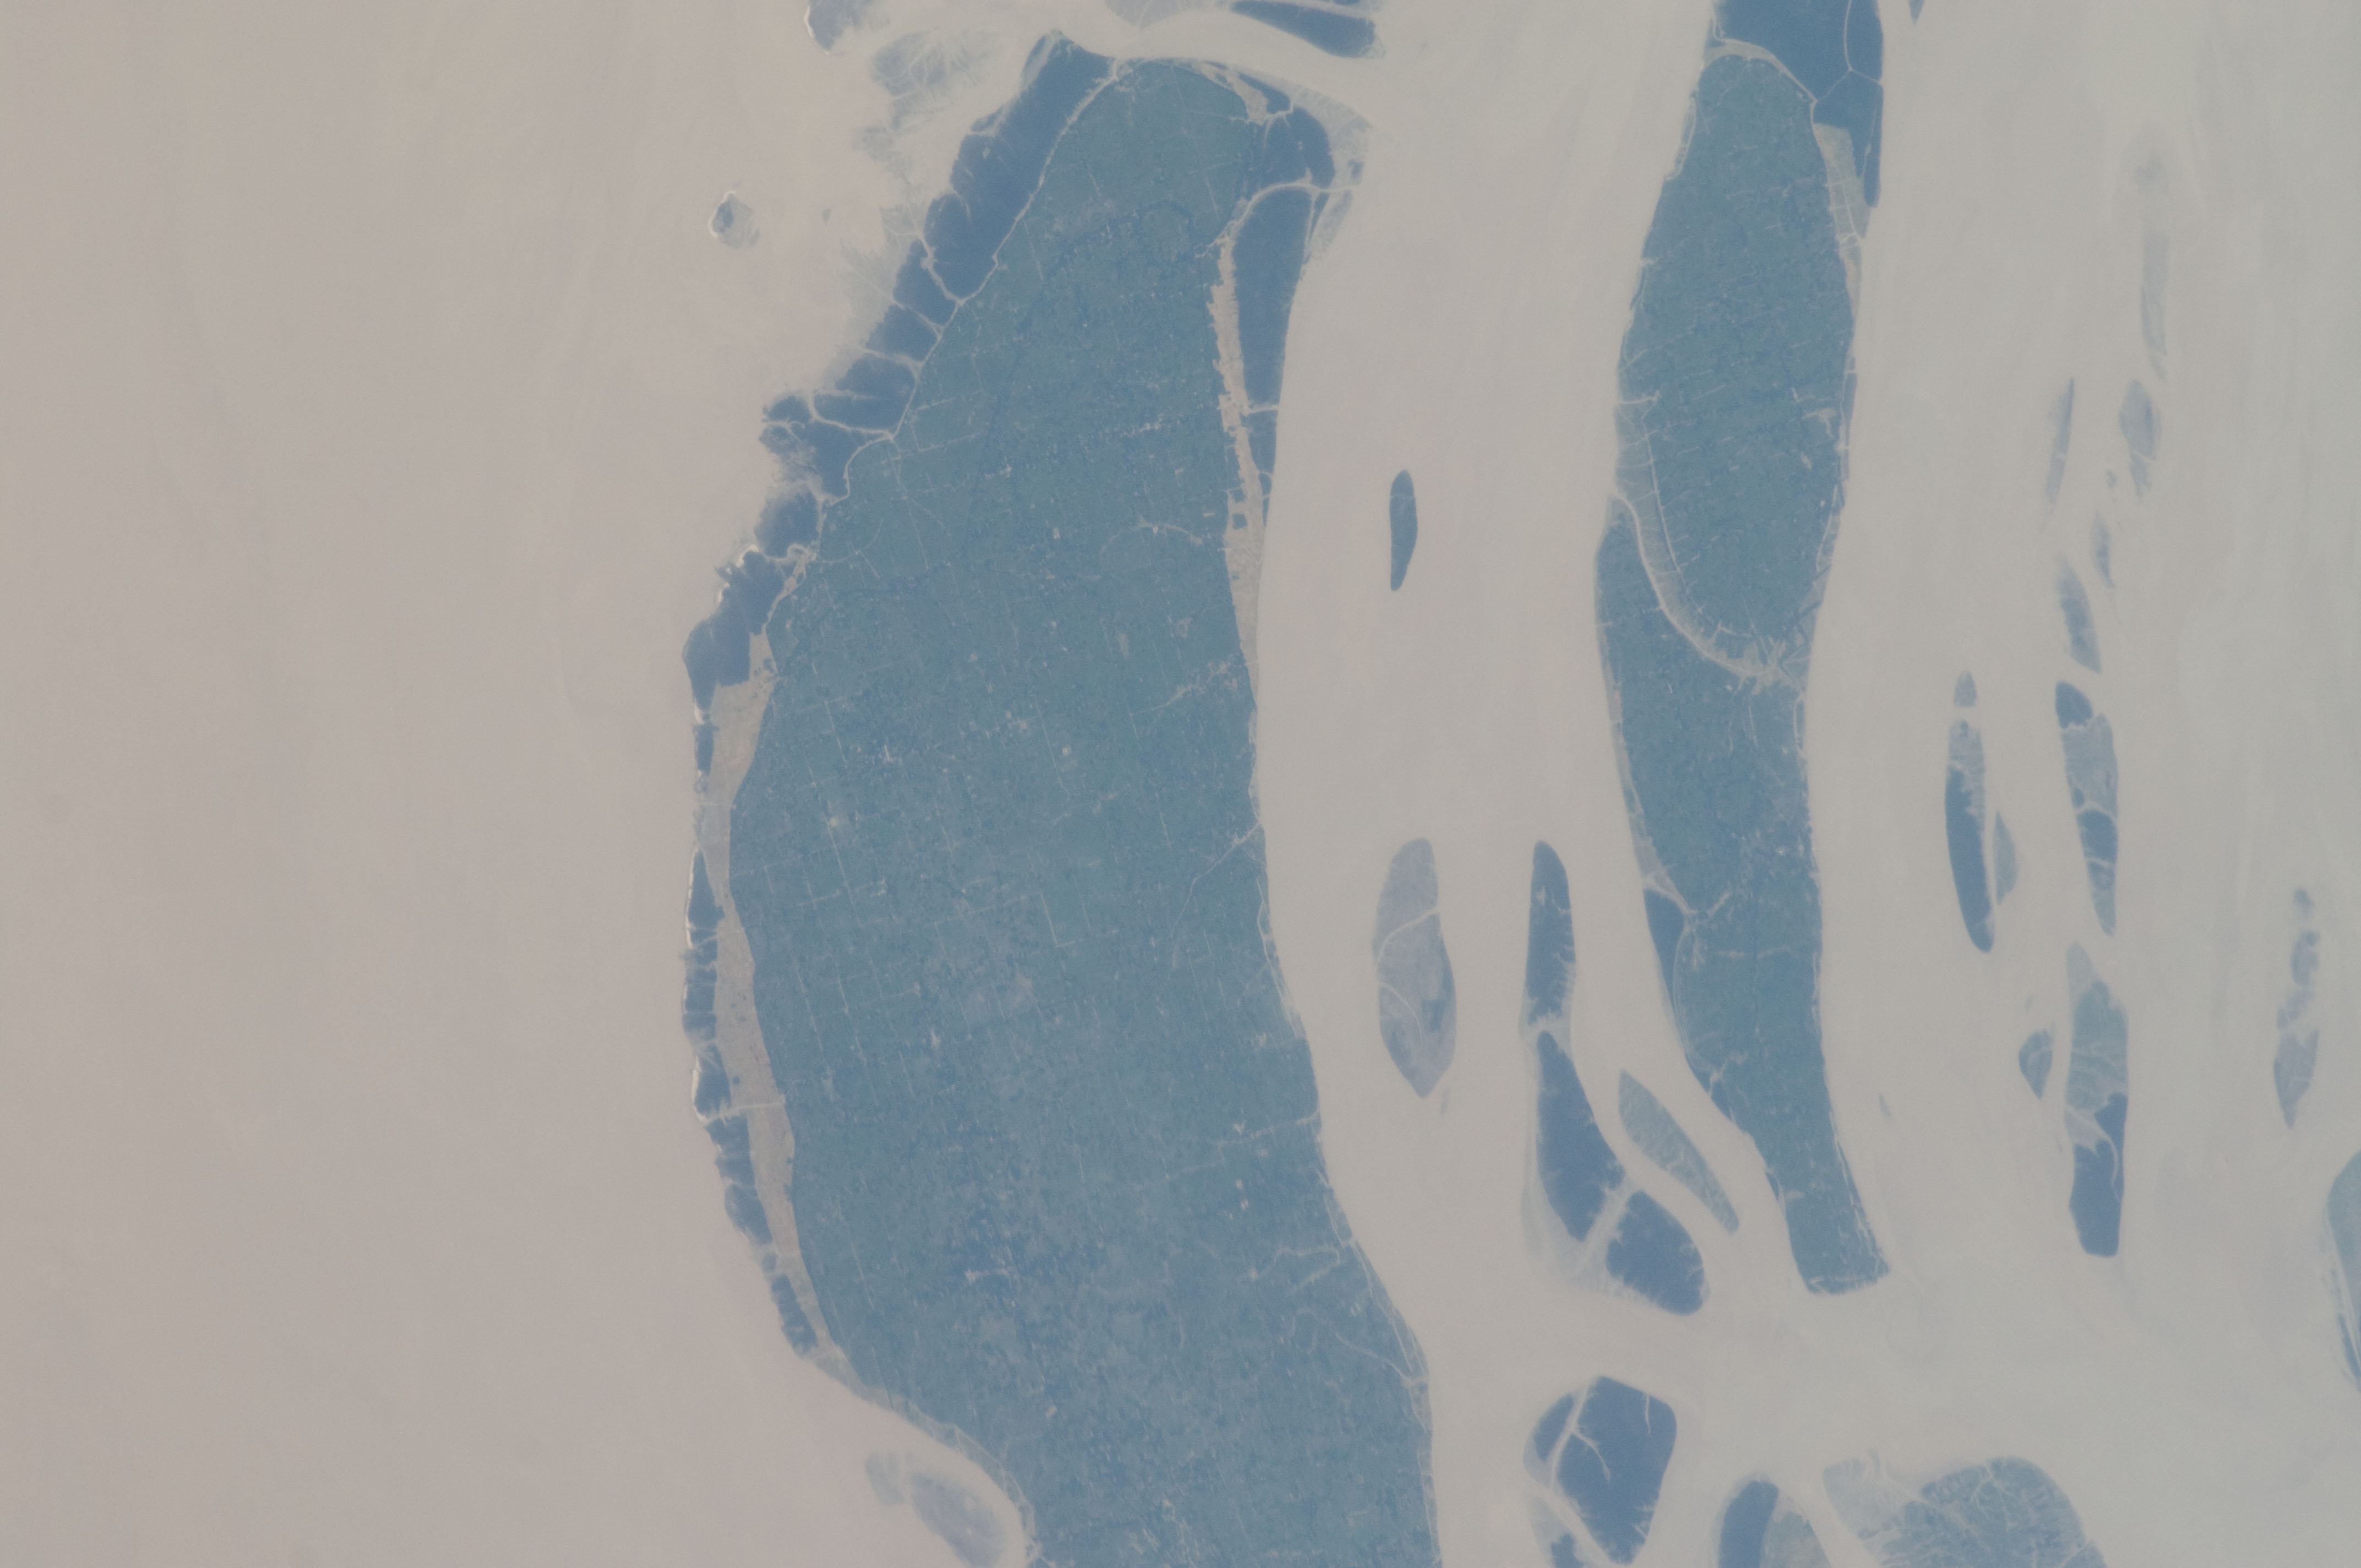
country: BANGLADESH
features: S. HATIA I, SHAHBAZPUR R.
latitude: 22.2
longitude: 91.0
